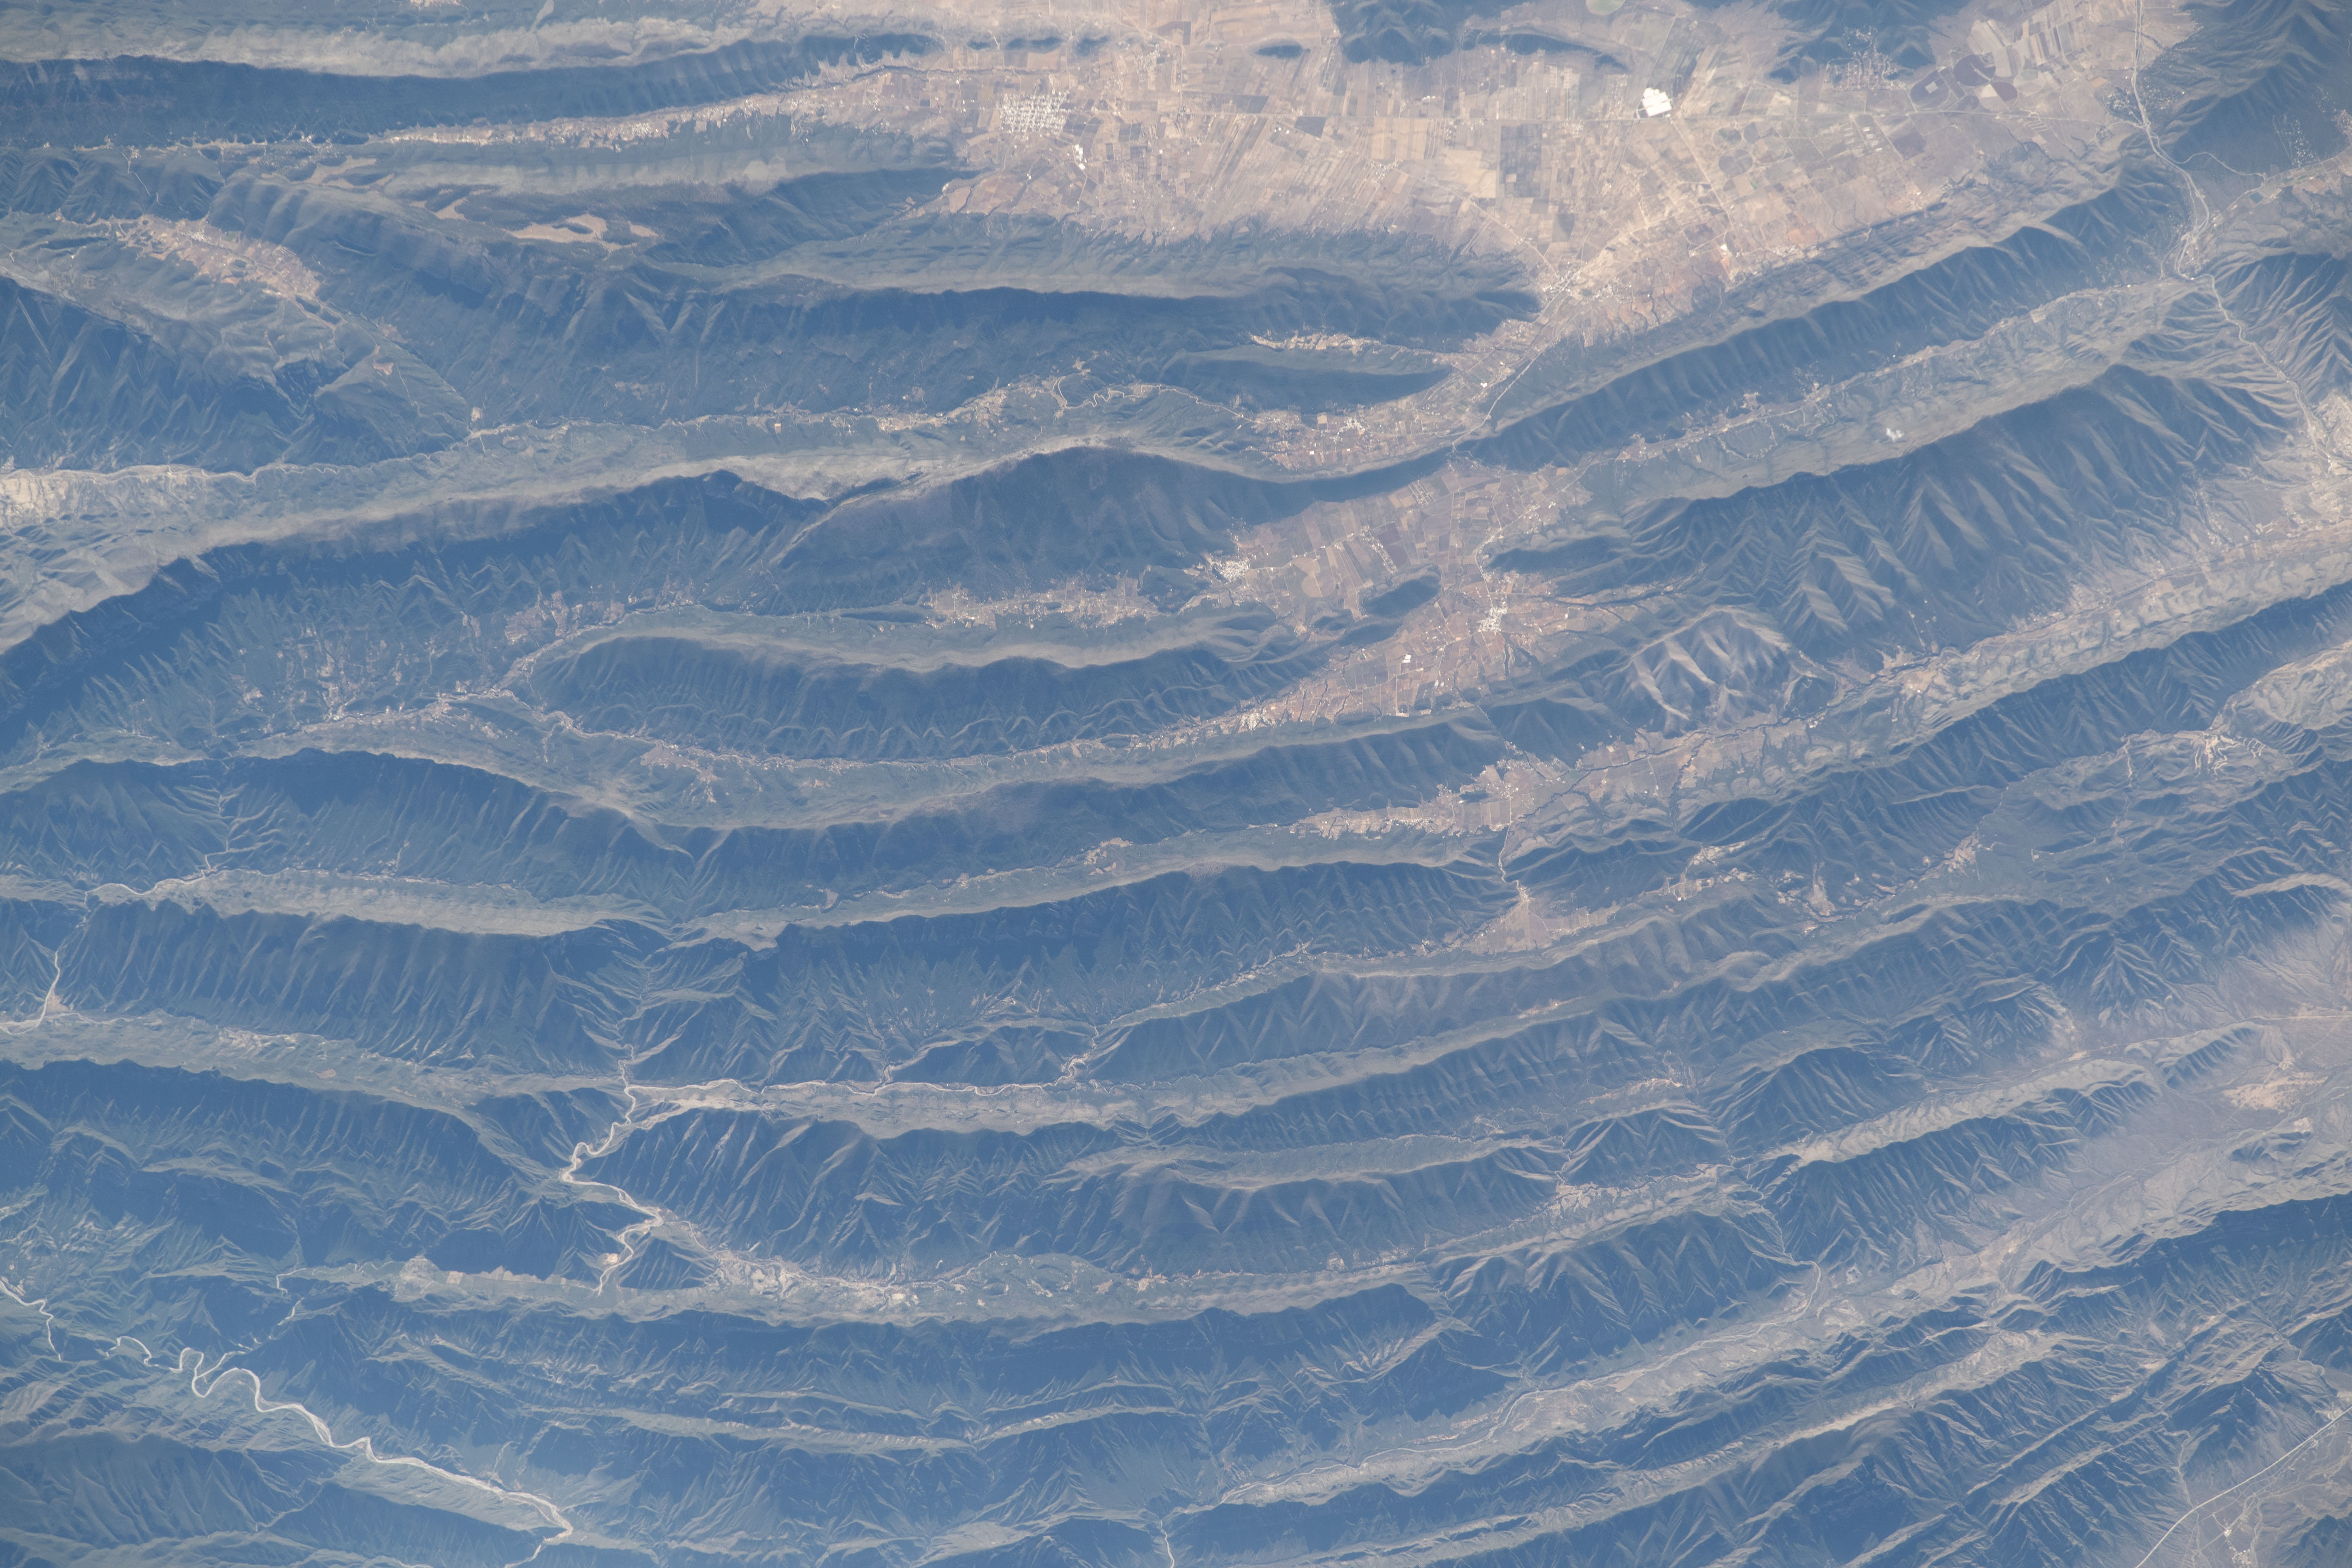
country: MEXICO
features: CERRO SAN RAFAEL, PARAQUE NACIONAL CUMBERS DE MONTERREY
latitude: 25.4
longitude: -100.6
